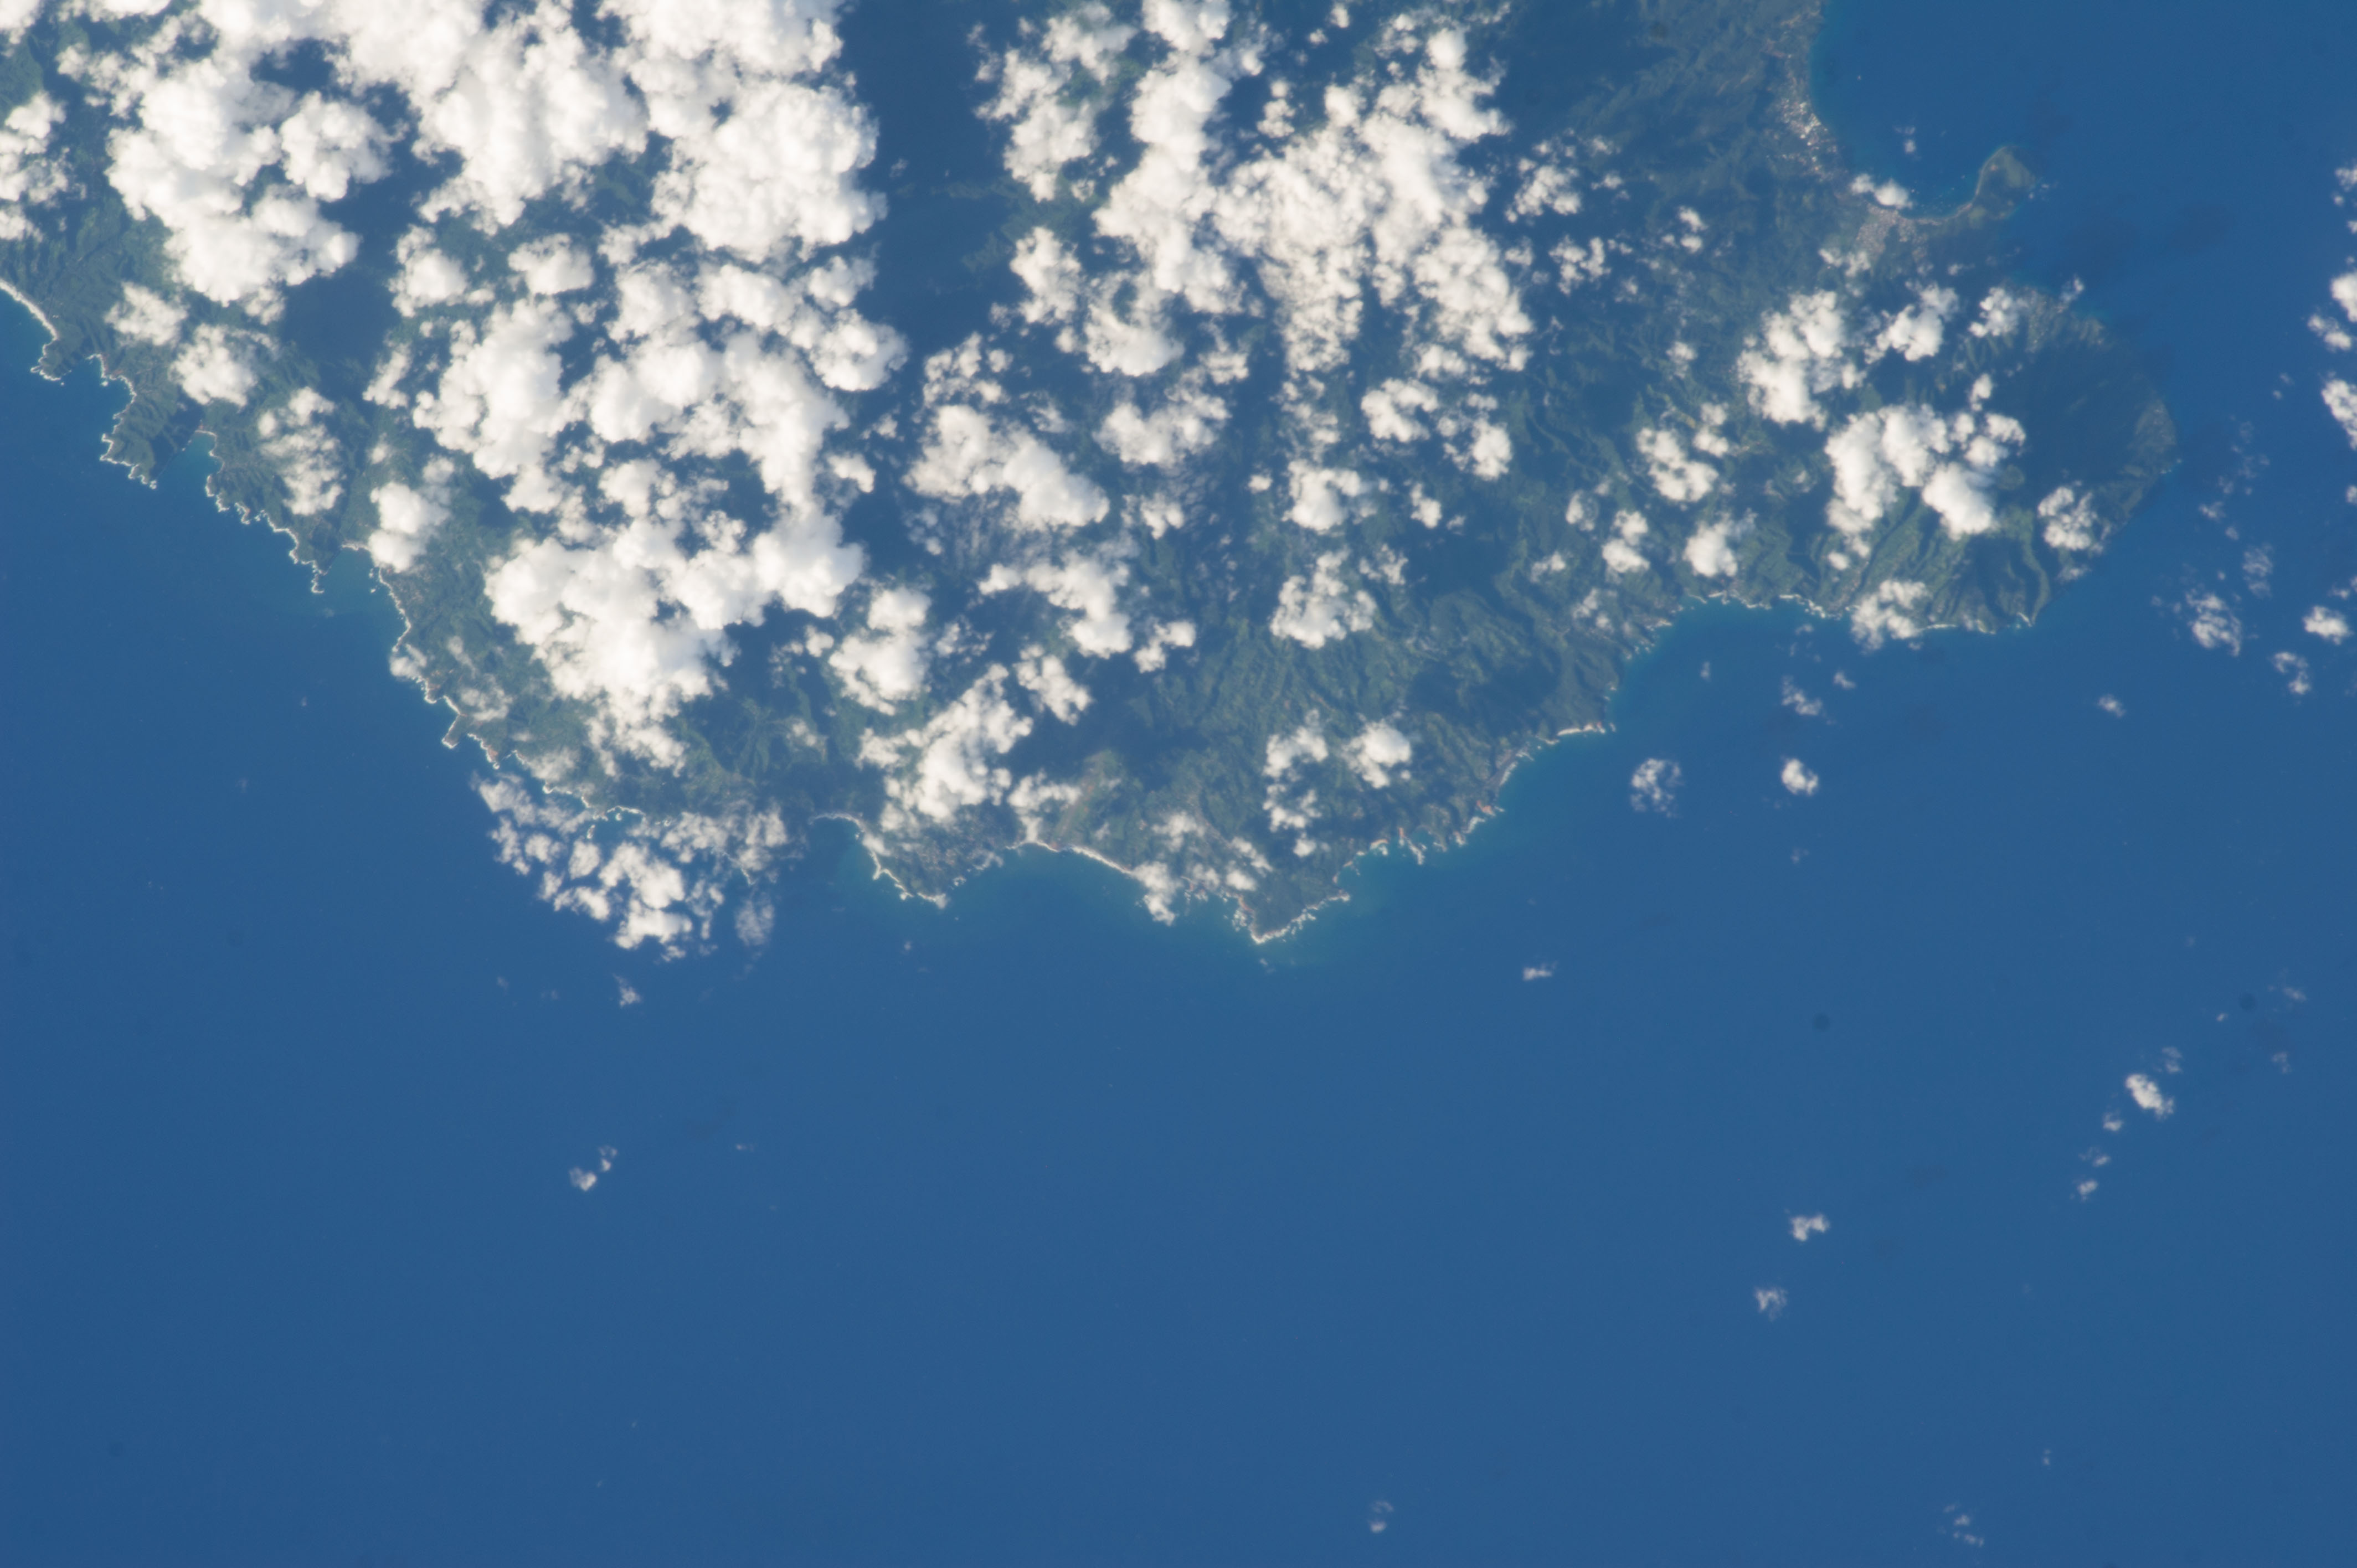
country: LESSER ANTILLES
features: CARIBBEAN S., DOMINICA, PORTSMOUTH
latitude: 15.5
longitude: -61.3
